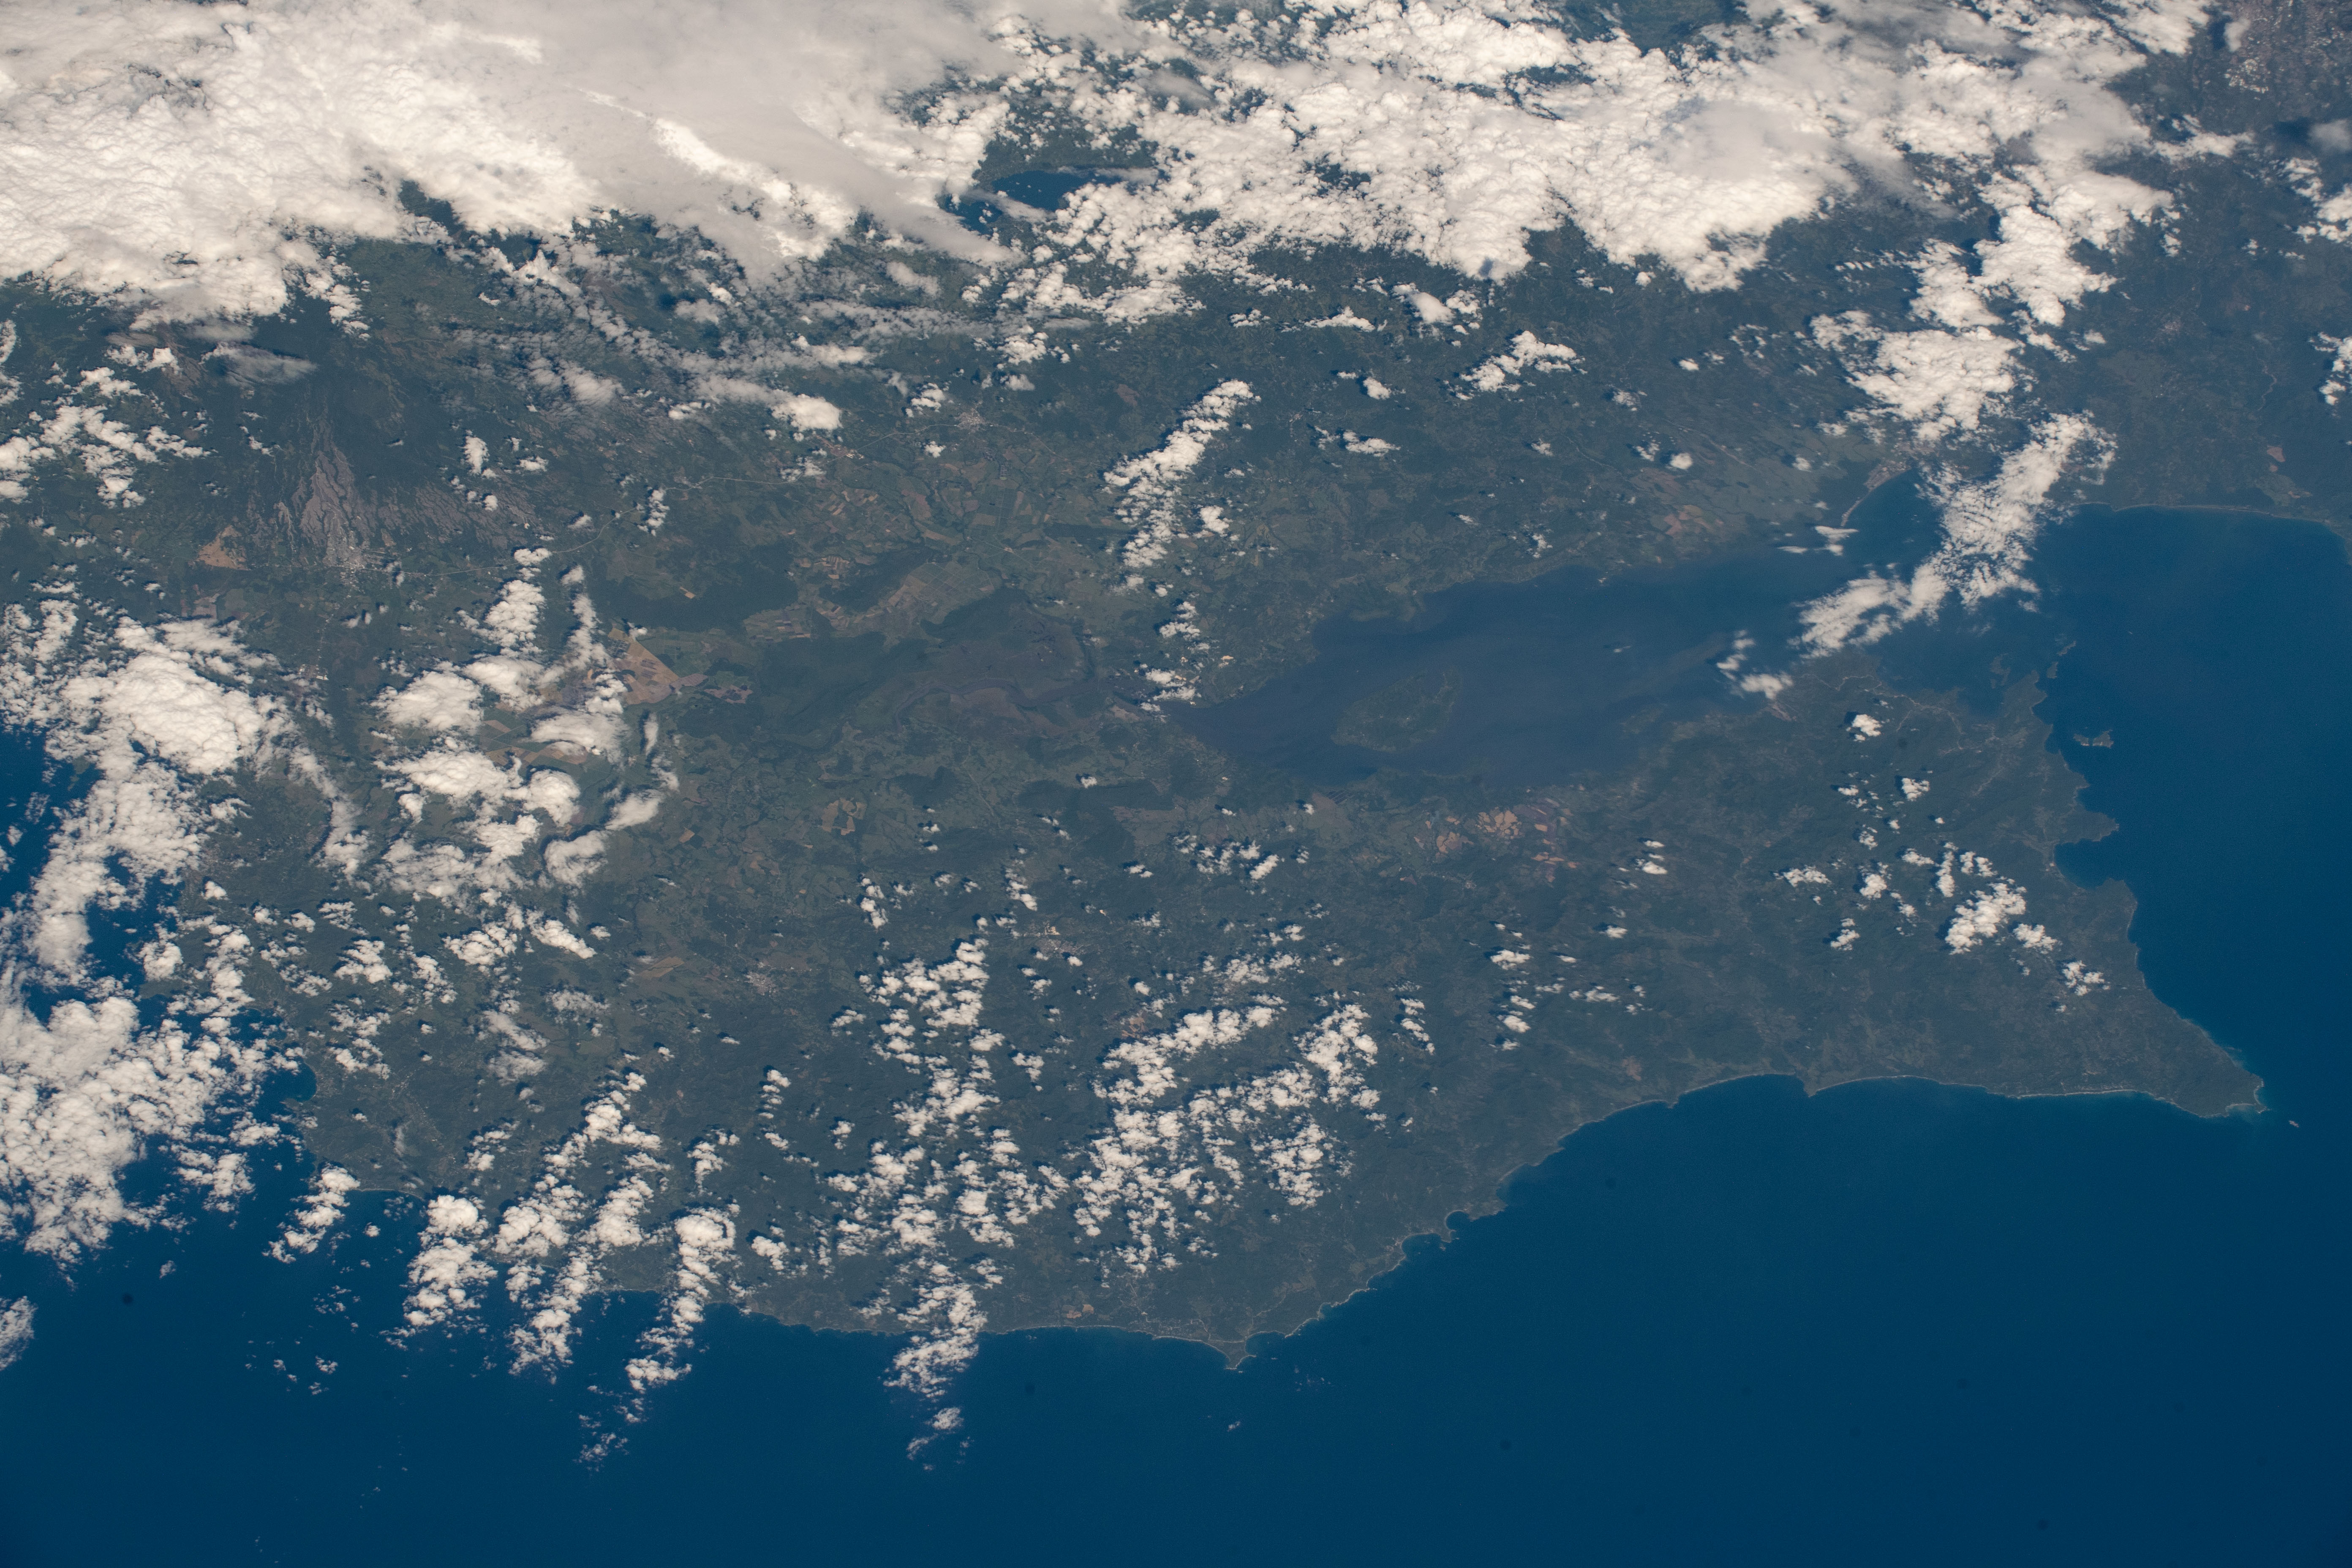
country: COSTA RICA
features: GULF OF NICOYA
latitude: 10.2
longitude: -85.3
